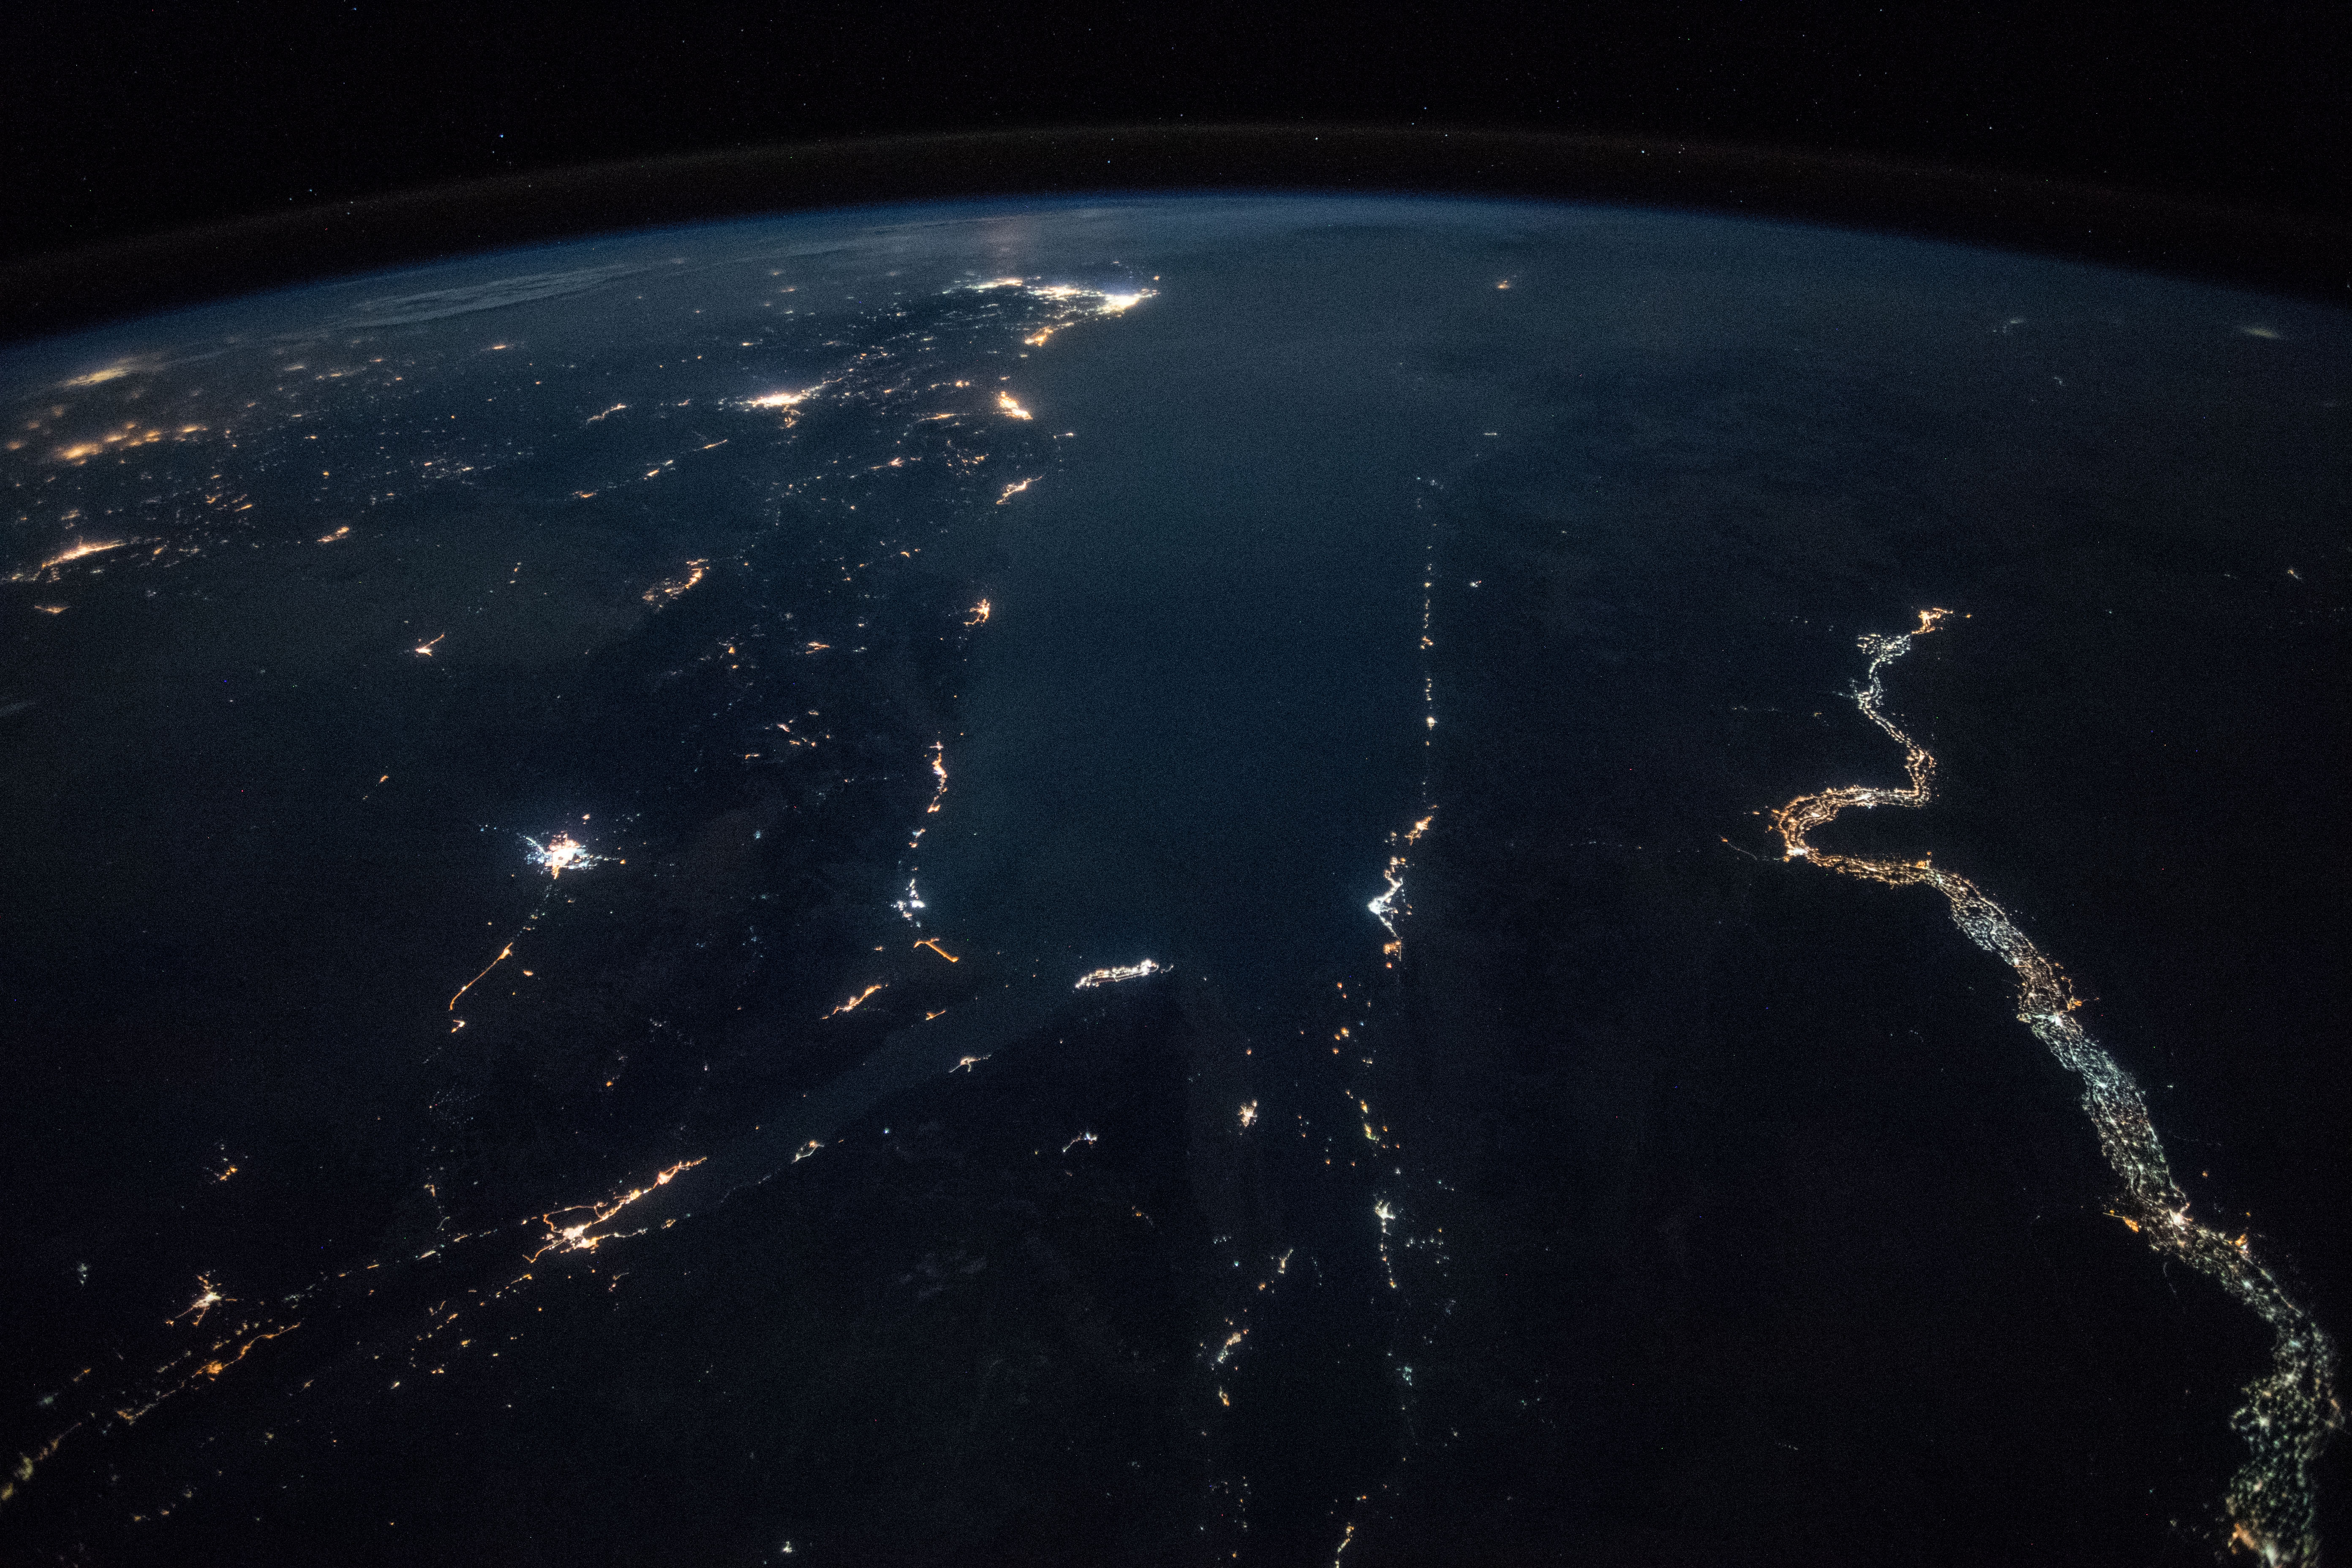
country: SAUDI ARABIA
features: GULF OF SUEZ, GULF OF AQABA, HEJAZ MOUNTAINS, TABUK CITY, RAS MOHAMMED CITY, SHARM EL-SHEIKH CITY, NILE RIVER, EARTH LIMB, NIGHT
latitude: 27.3
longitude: 34.5
